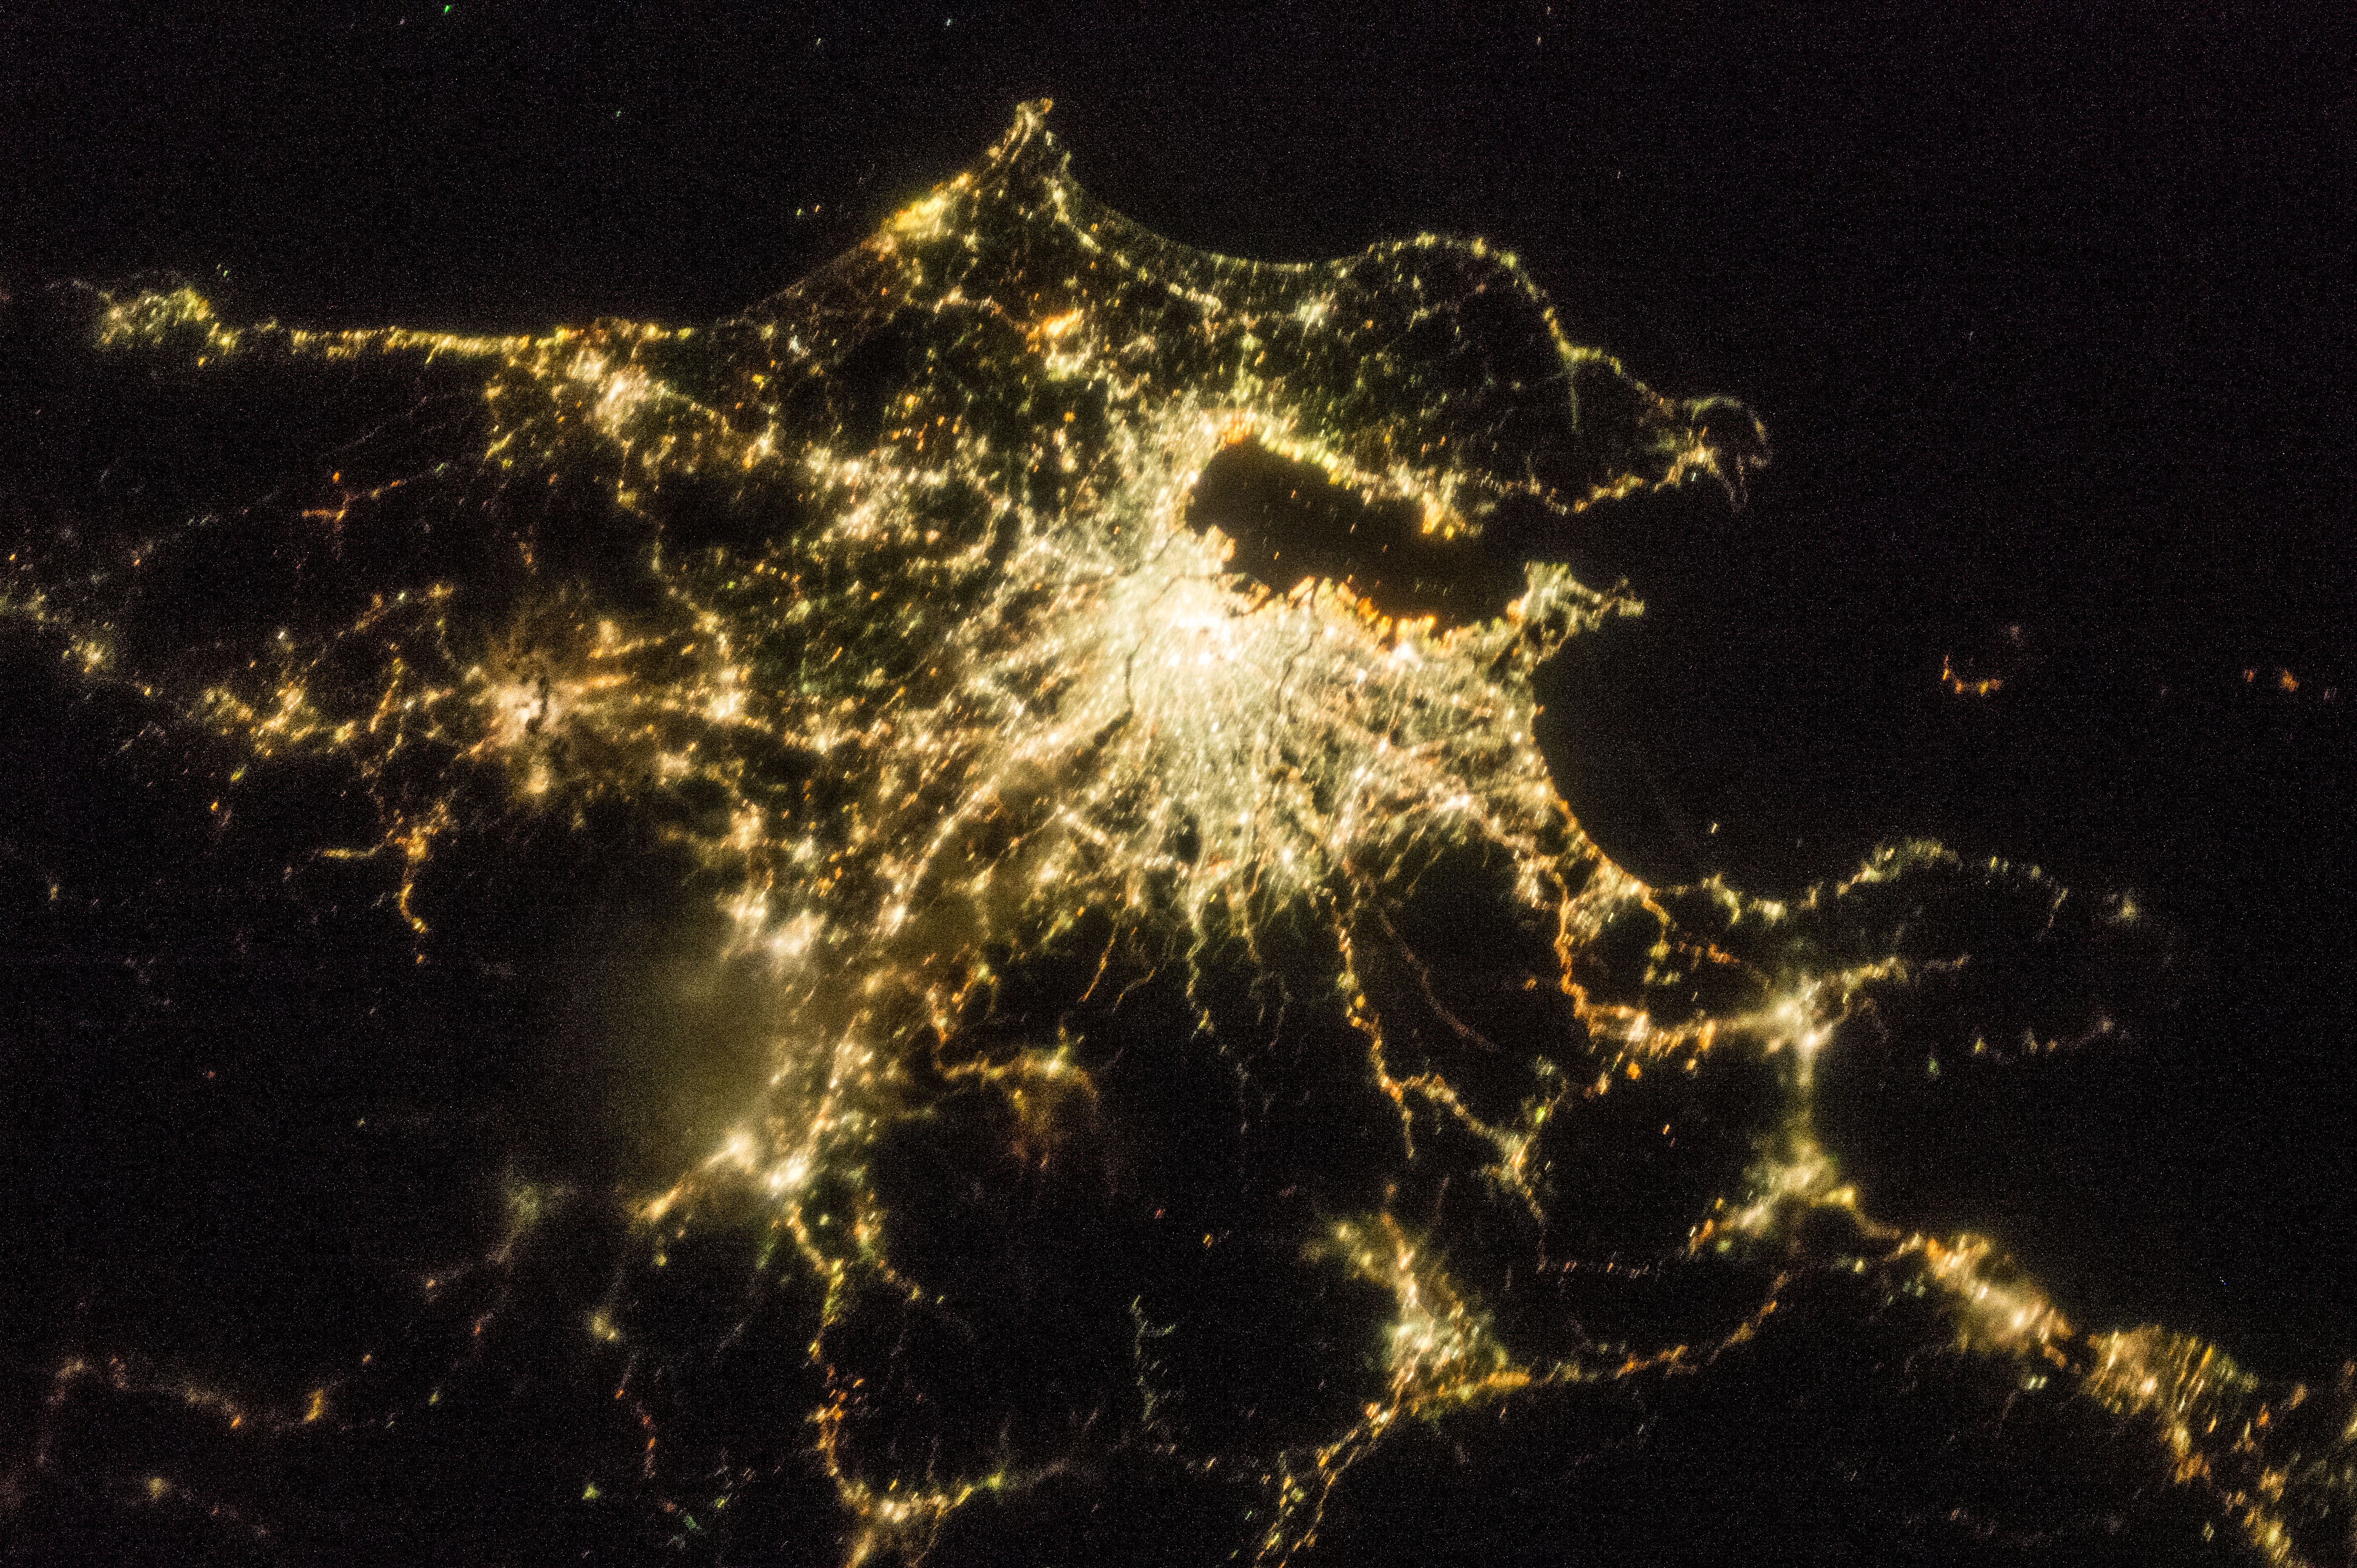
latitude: 35.4
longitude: 139.8
